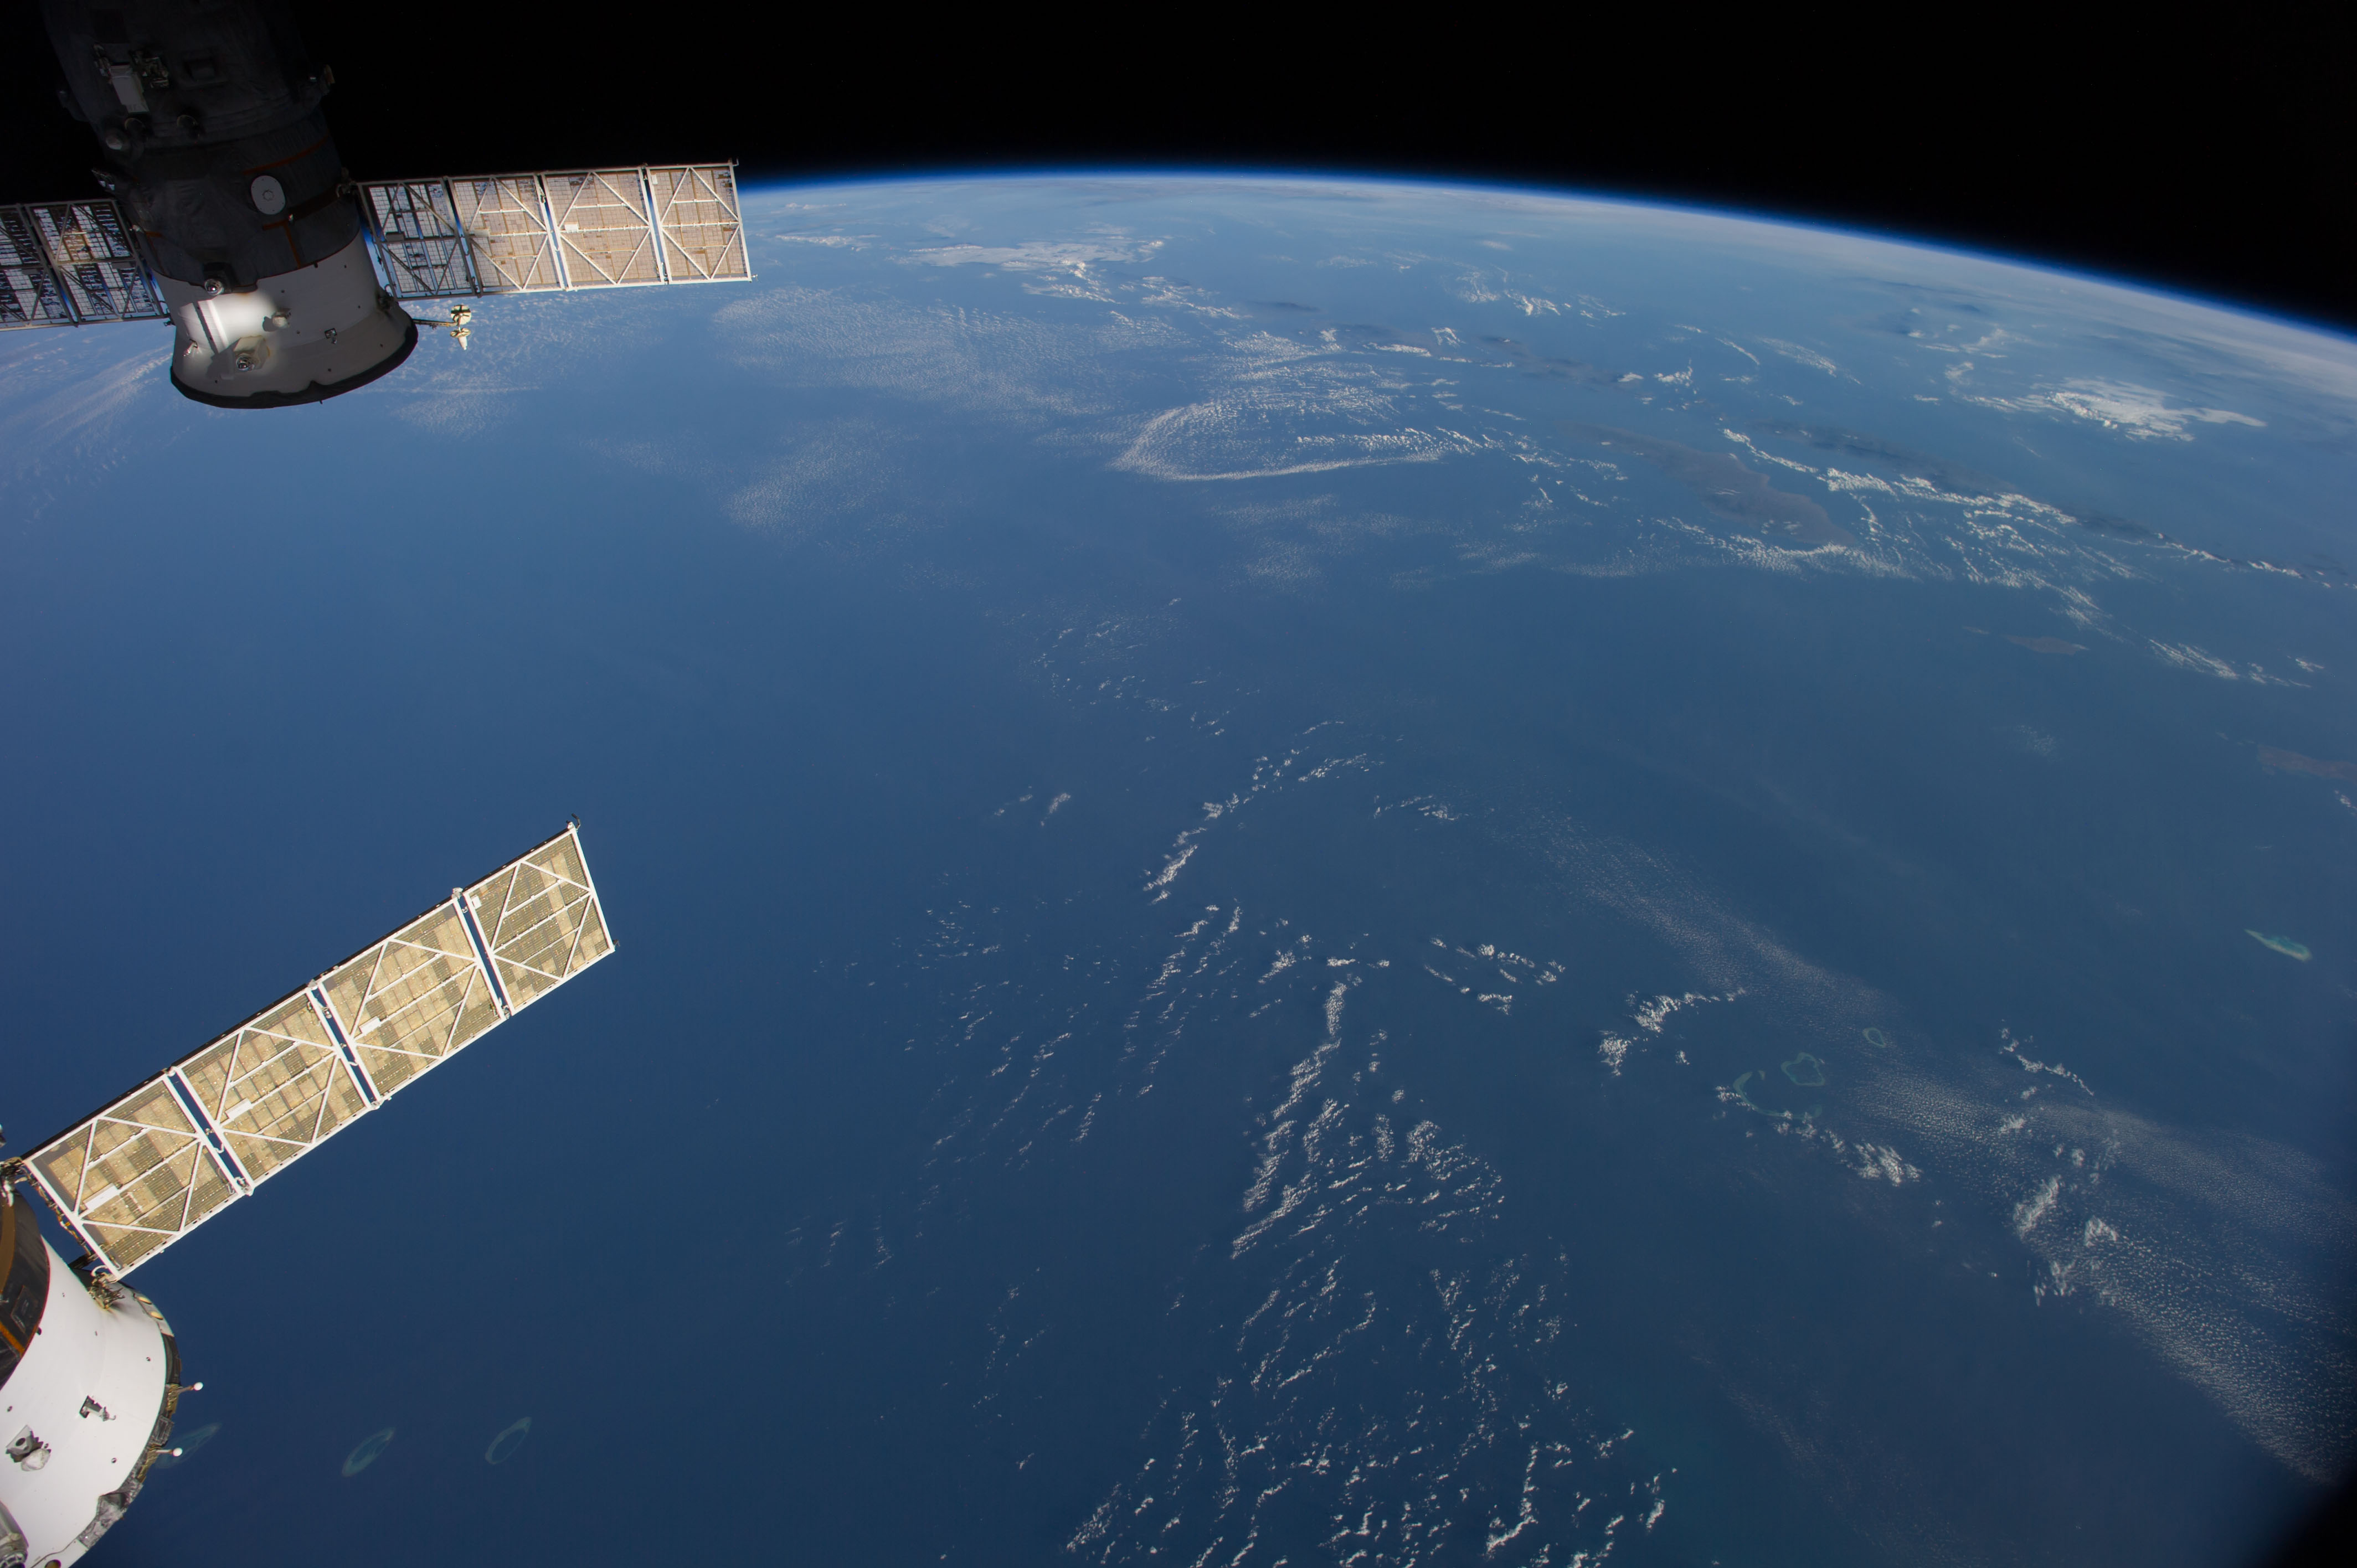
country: AUSTRALIA-WA
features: INDIAN O., JAVA S., BALI S., FLORES S., SAVU S., W. NUSA TENGGARA, E. NUSA TENGGARA, ATMOSPHERIC LIMB
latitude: -13.5
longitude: 117.5
